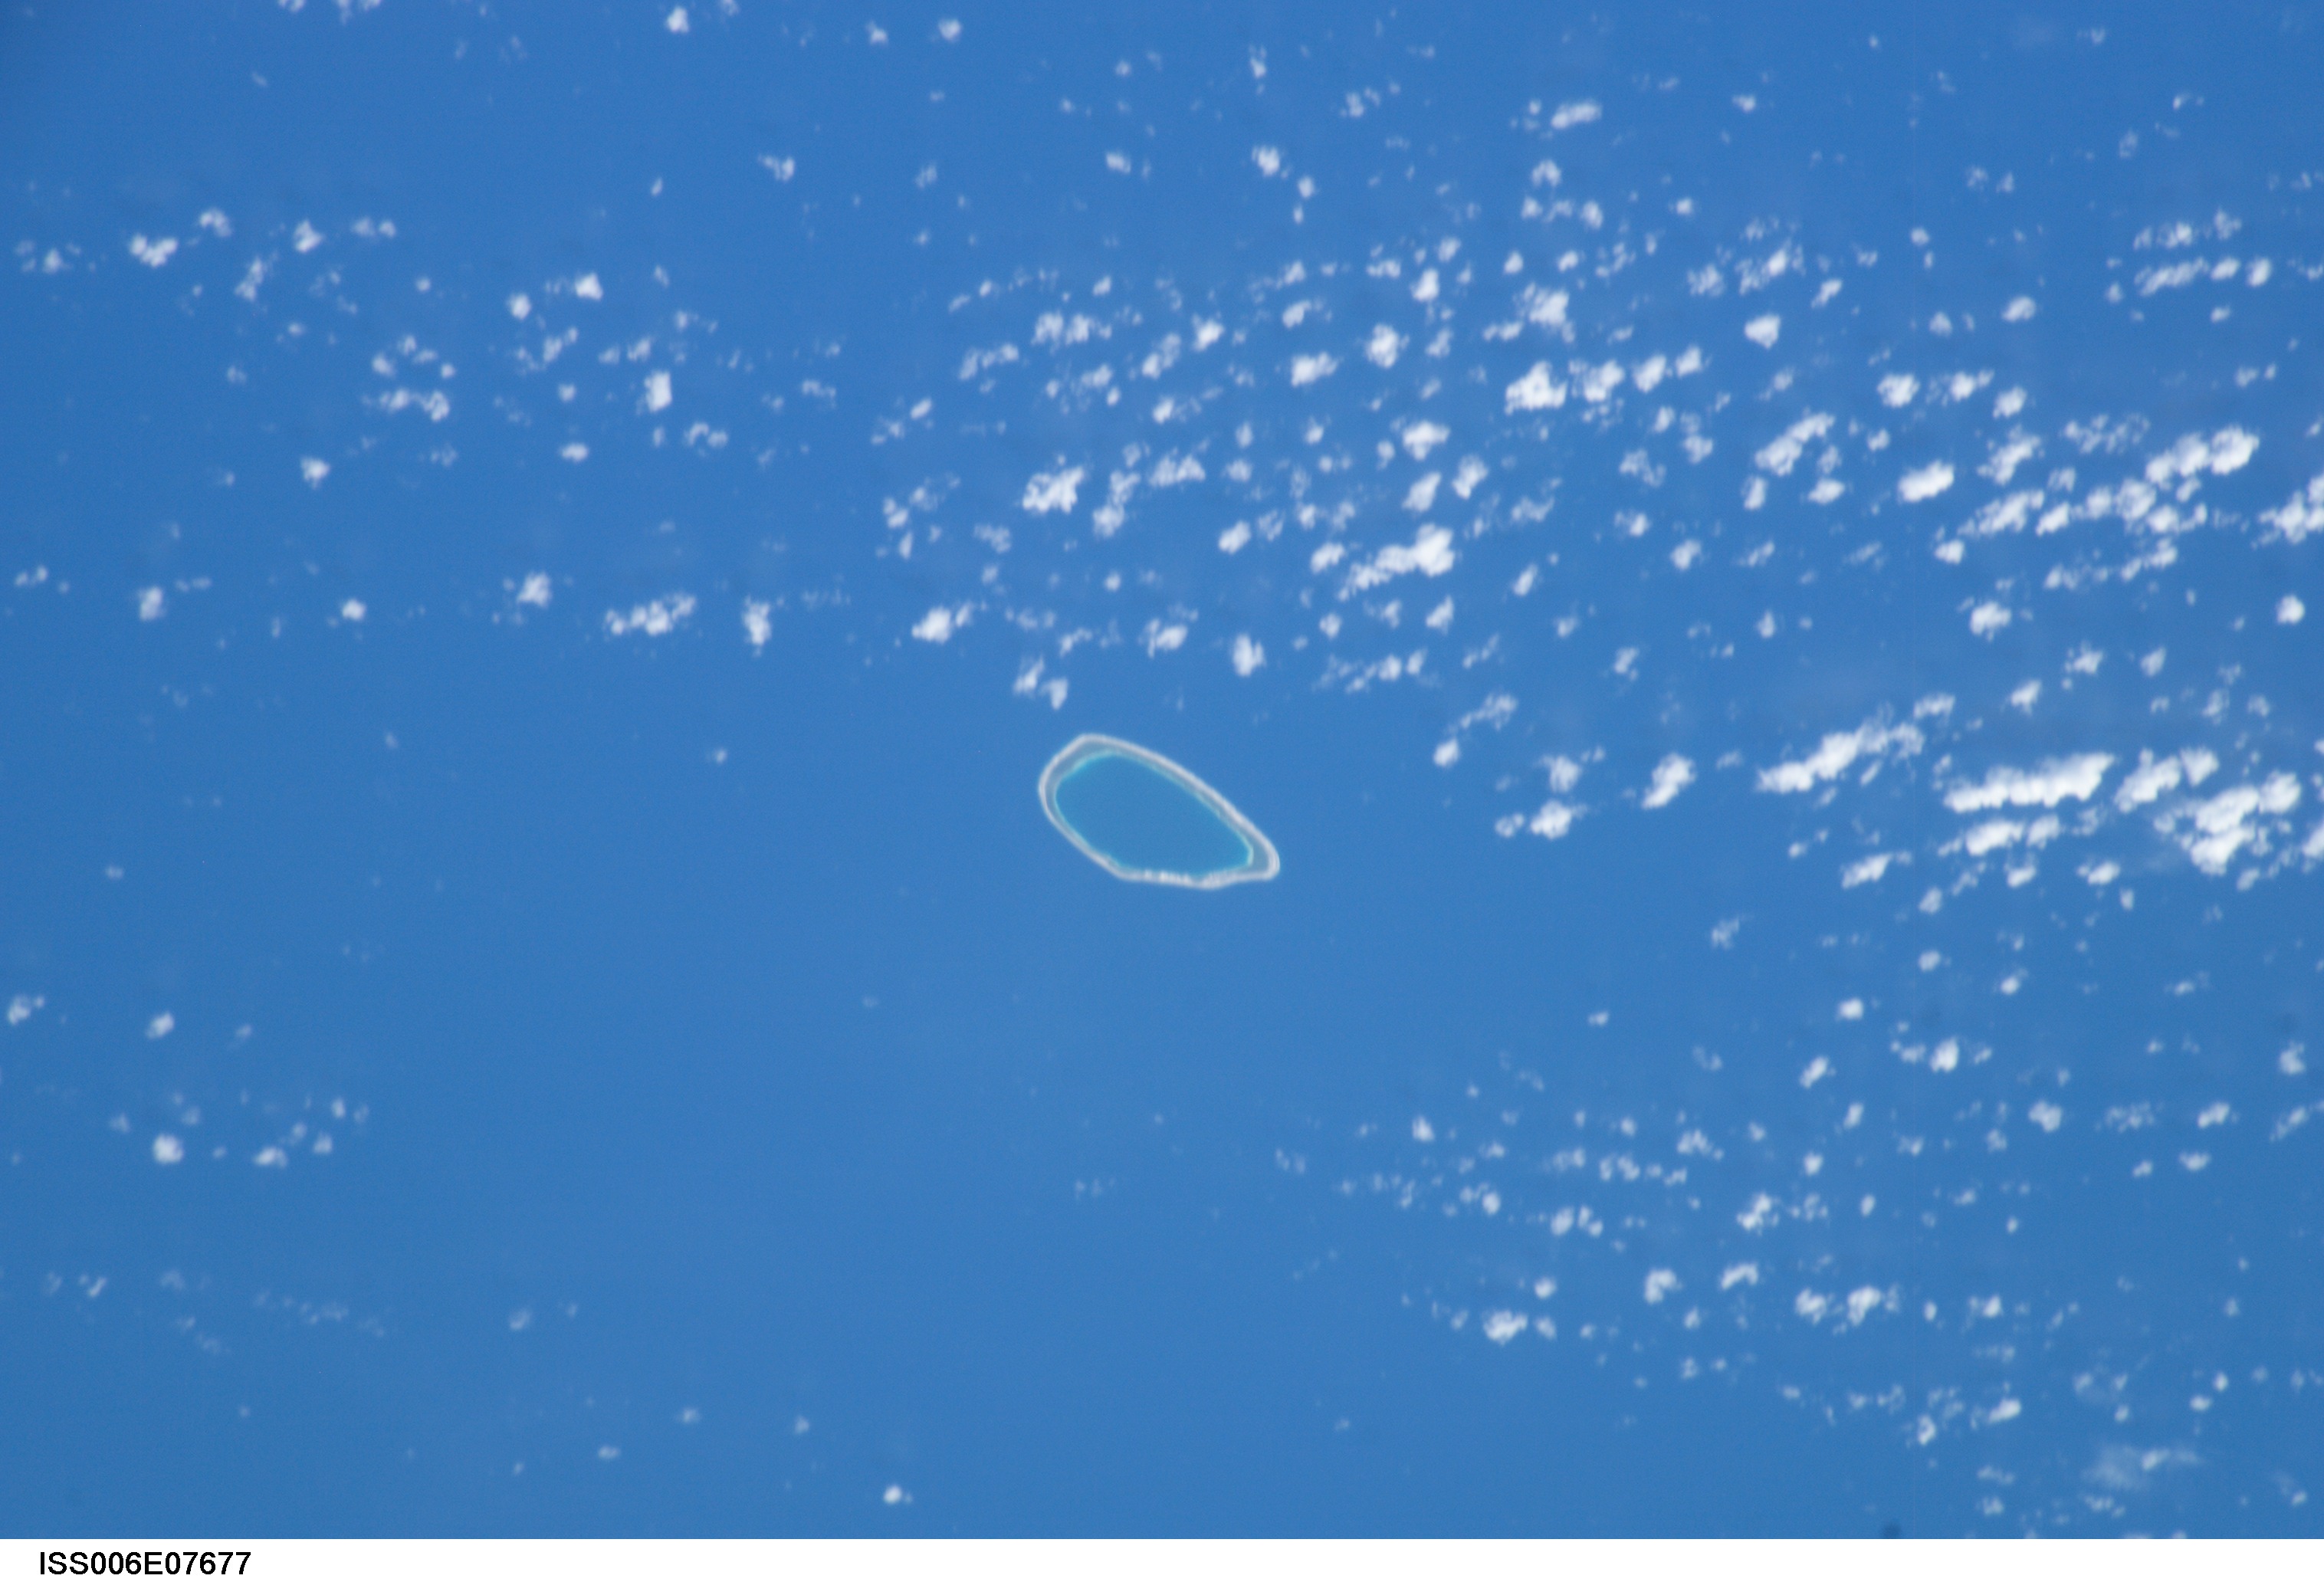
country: TUAMOTU ARCHIPELAGO
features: HIKUERU ATOLL
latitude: -17.6
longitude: -142.6
